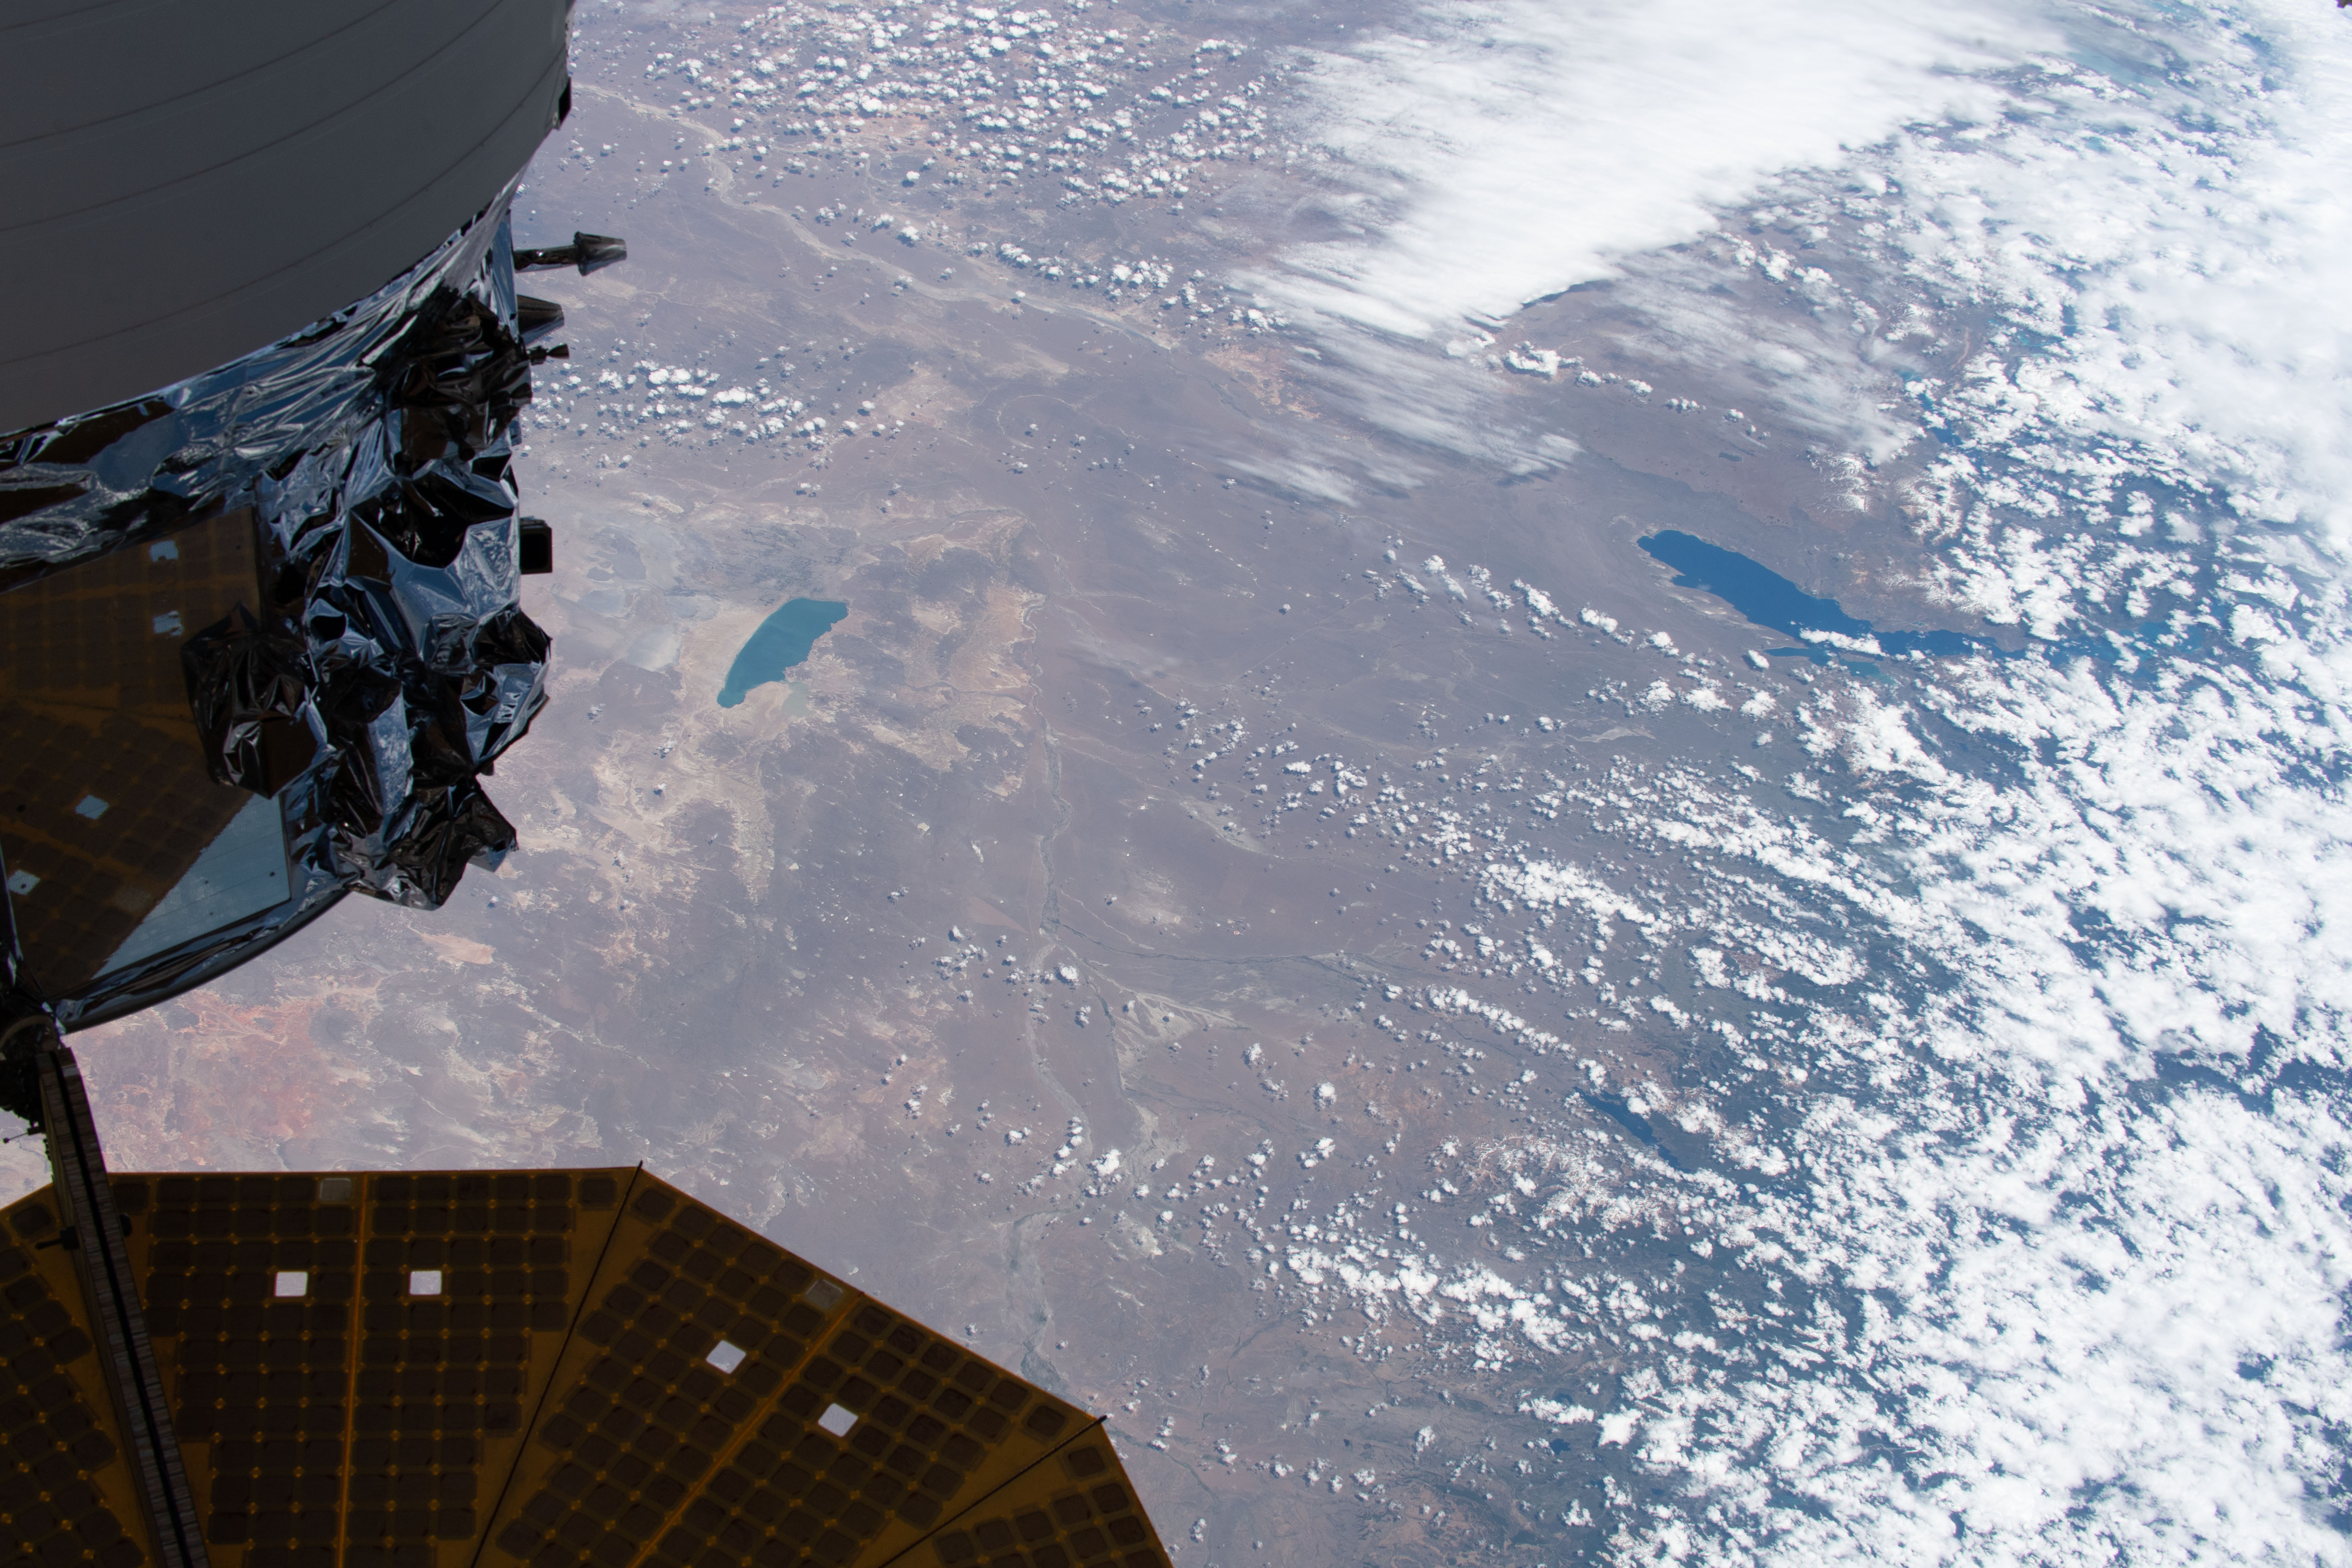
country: ARGENTINA
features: LAGO MUSTERS, LAKE GENERAL CARRERA/BUENOS AIRES
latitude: -45.5
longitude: -70.5
